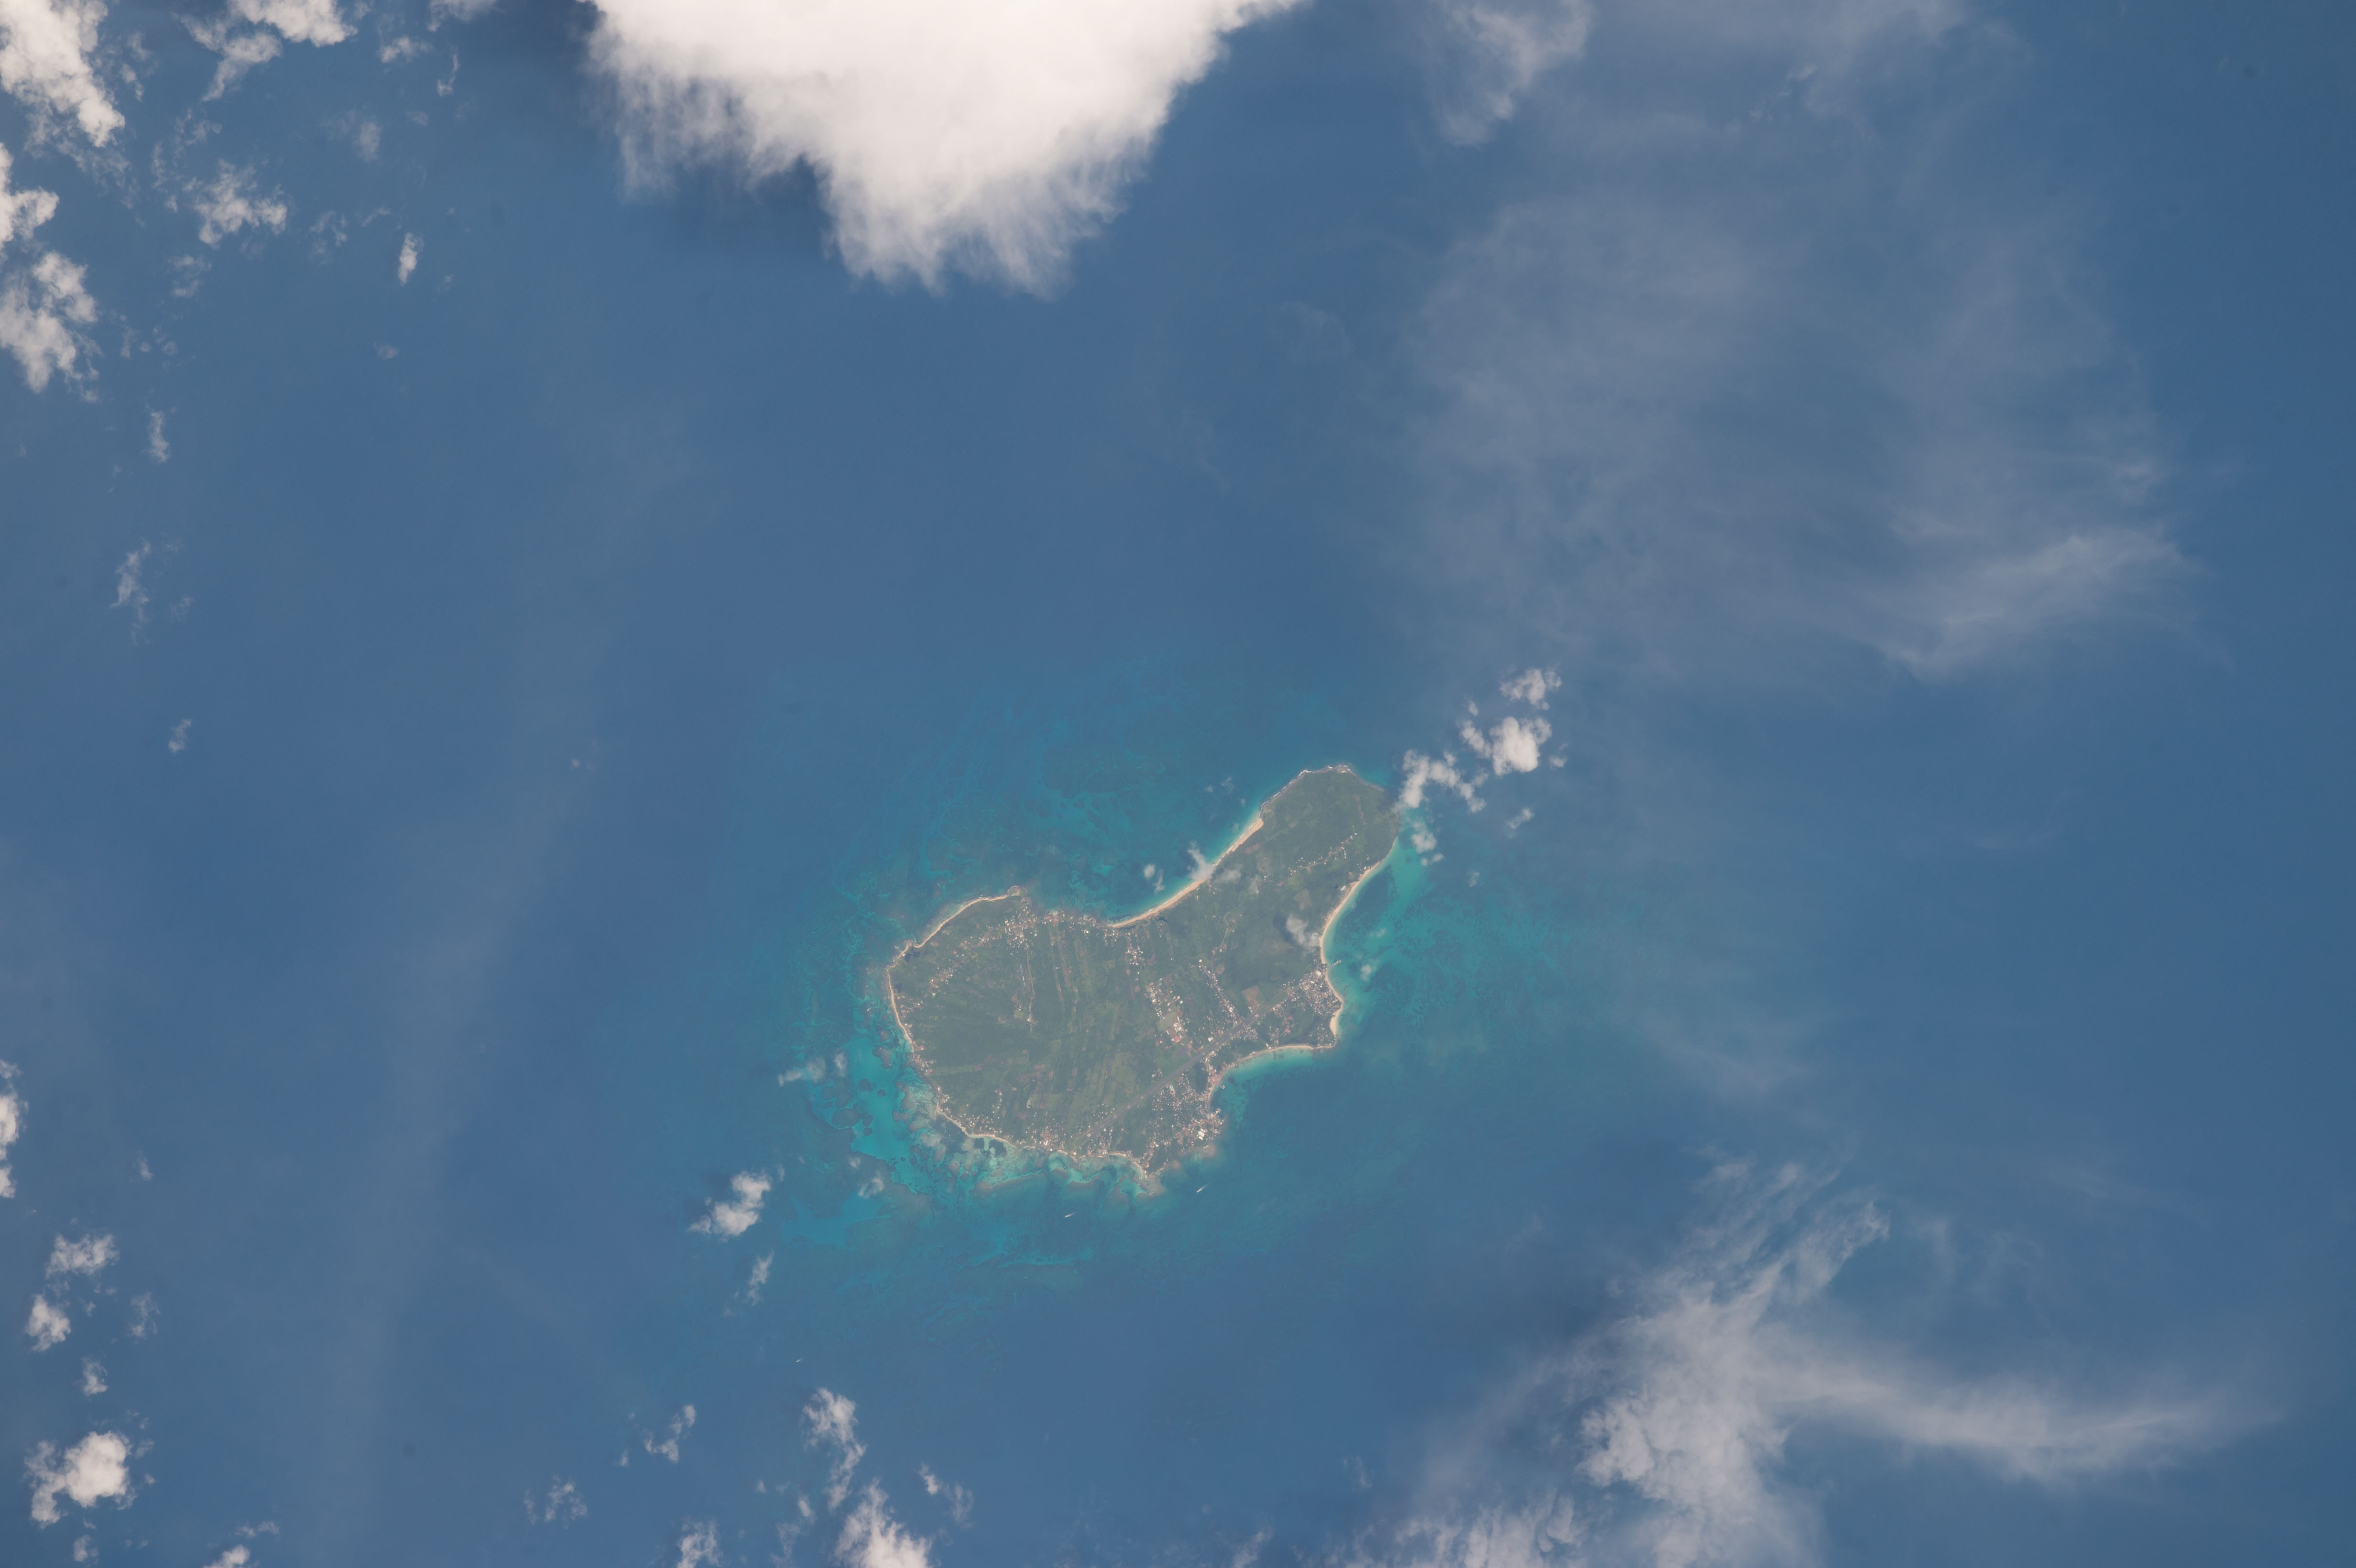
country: NICARAGUA
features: GREAT CORN ISLAND, REEFS, CARIBBEAN SEA
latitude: 12.2
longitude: -83.0
